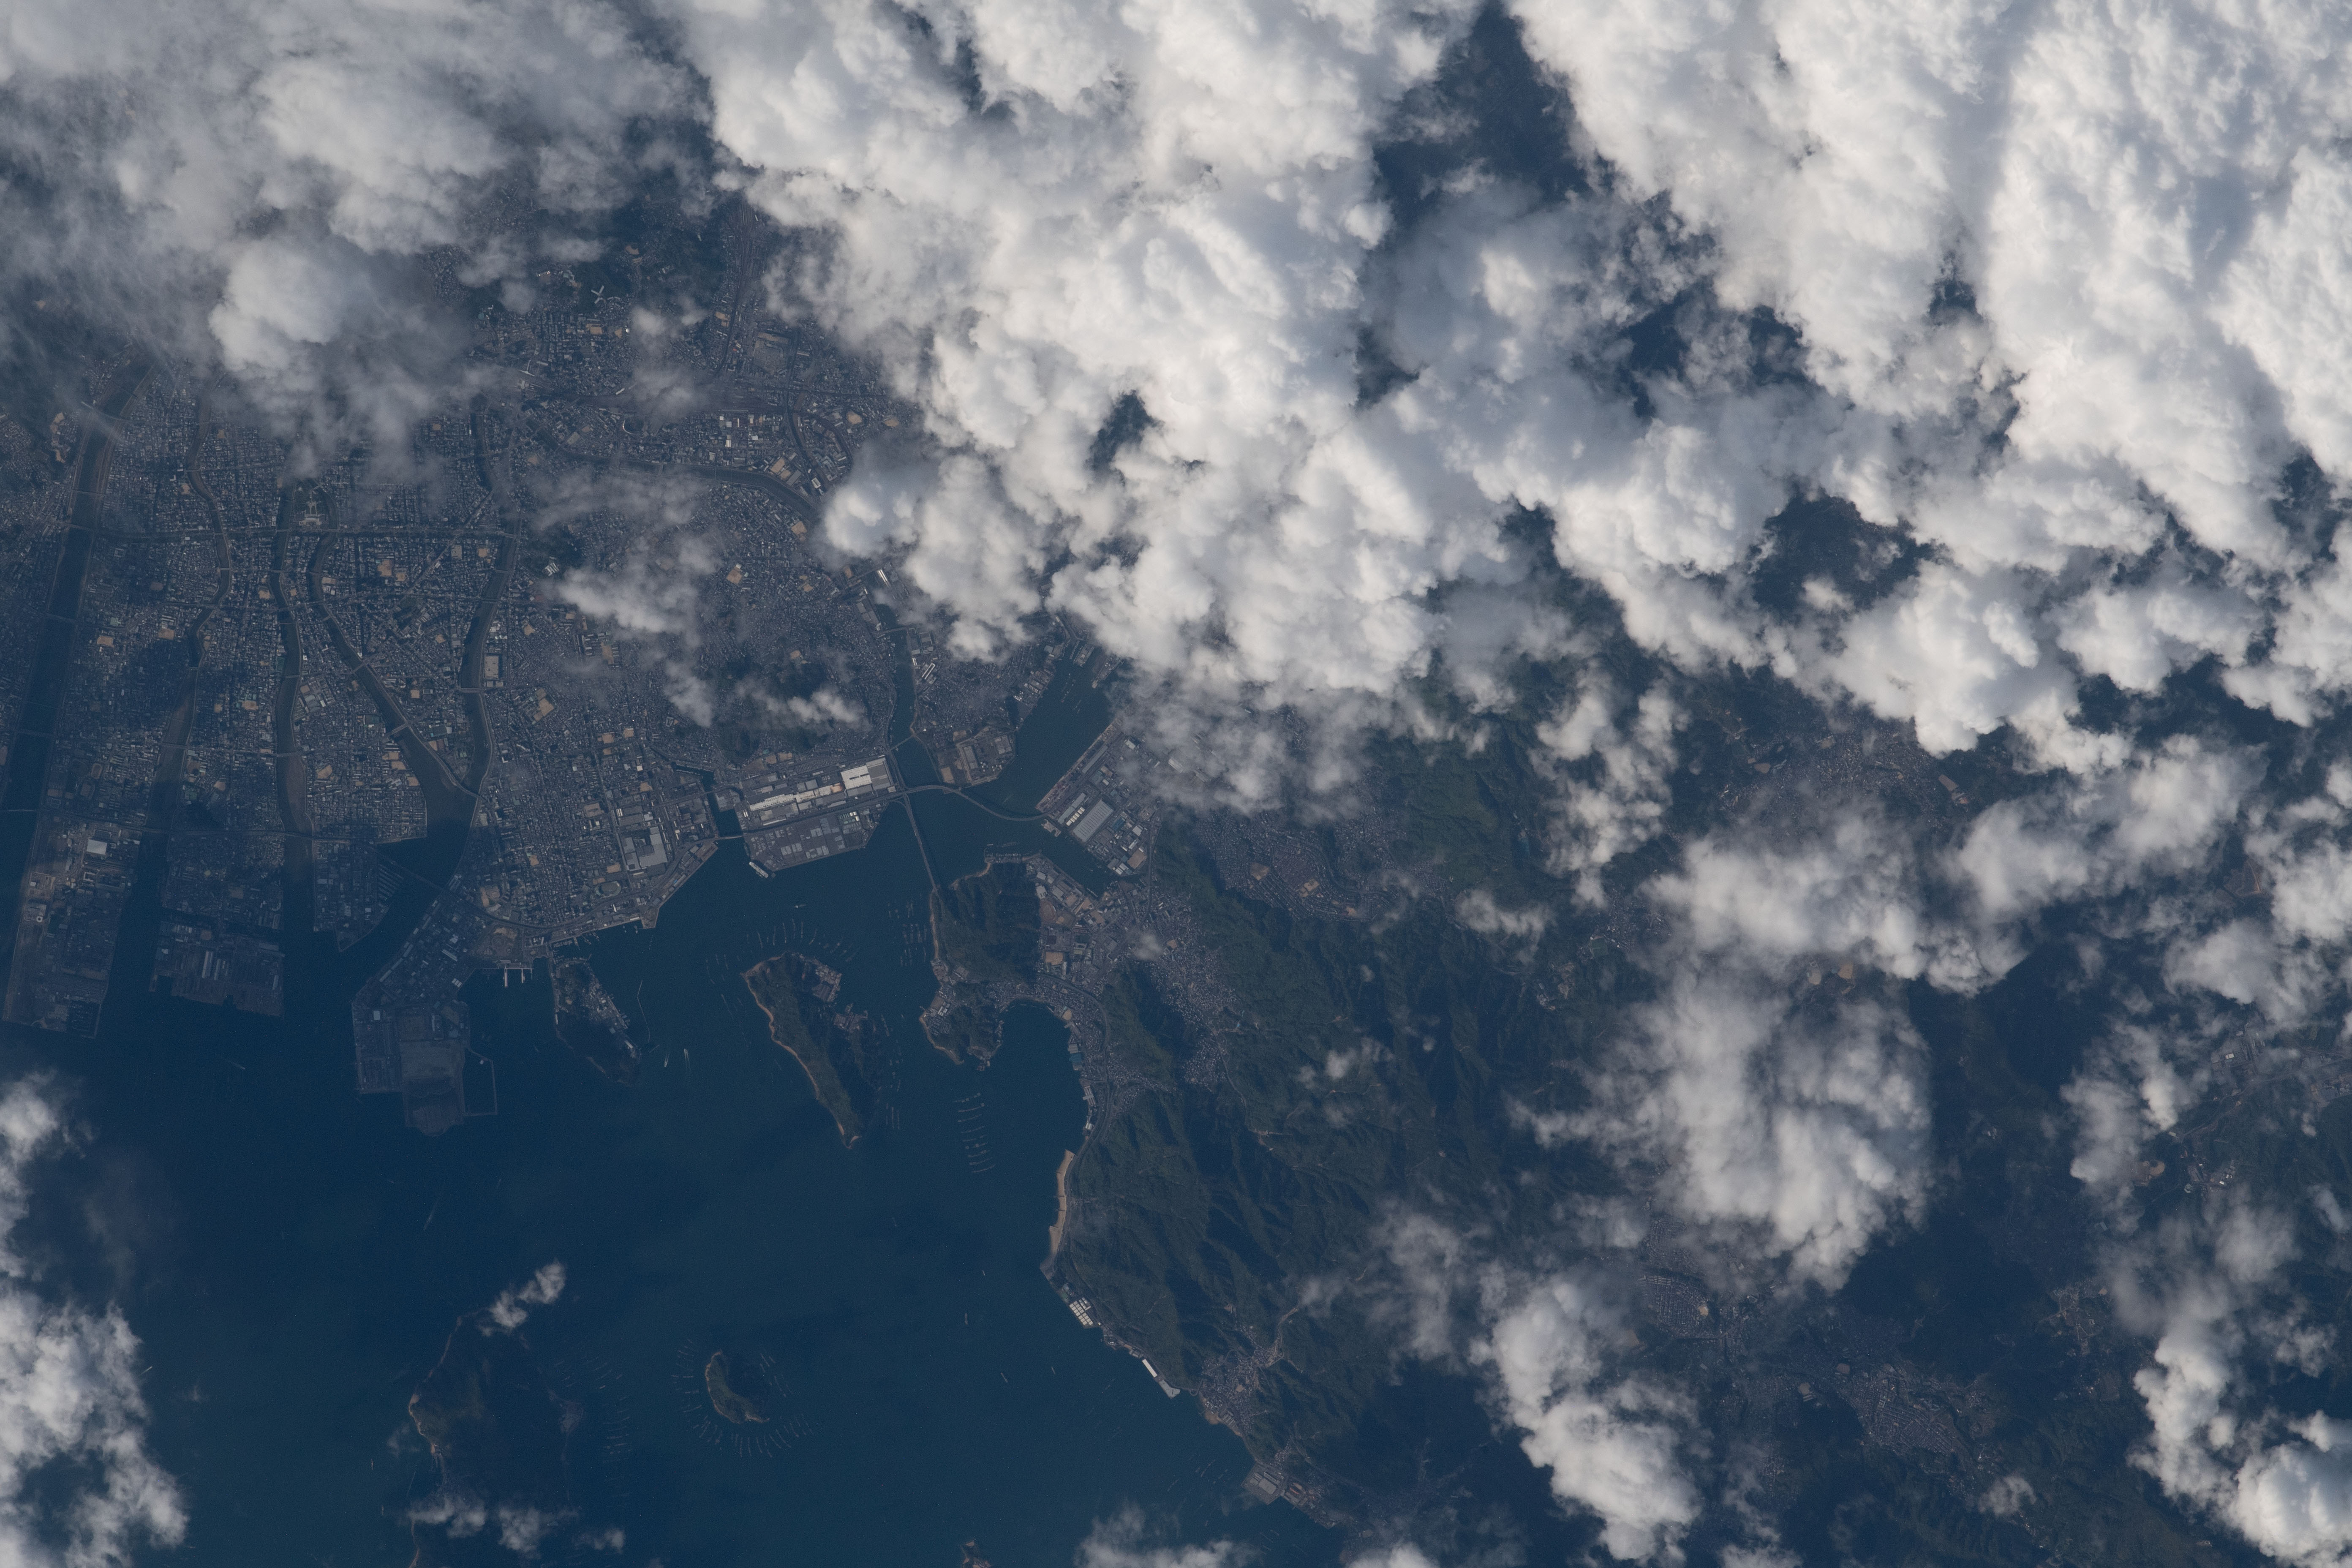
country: JAPAN
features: HIROSHIMA BAY
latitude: 34.3
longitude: 132.5
